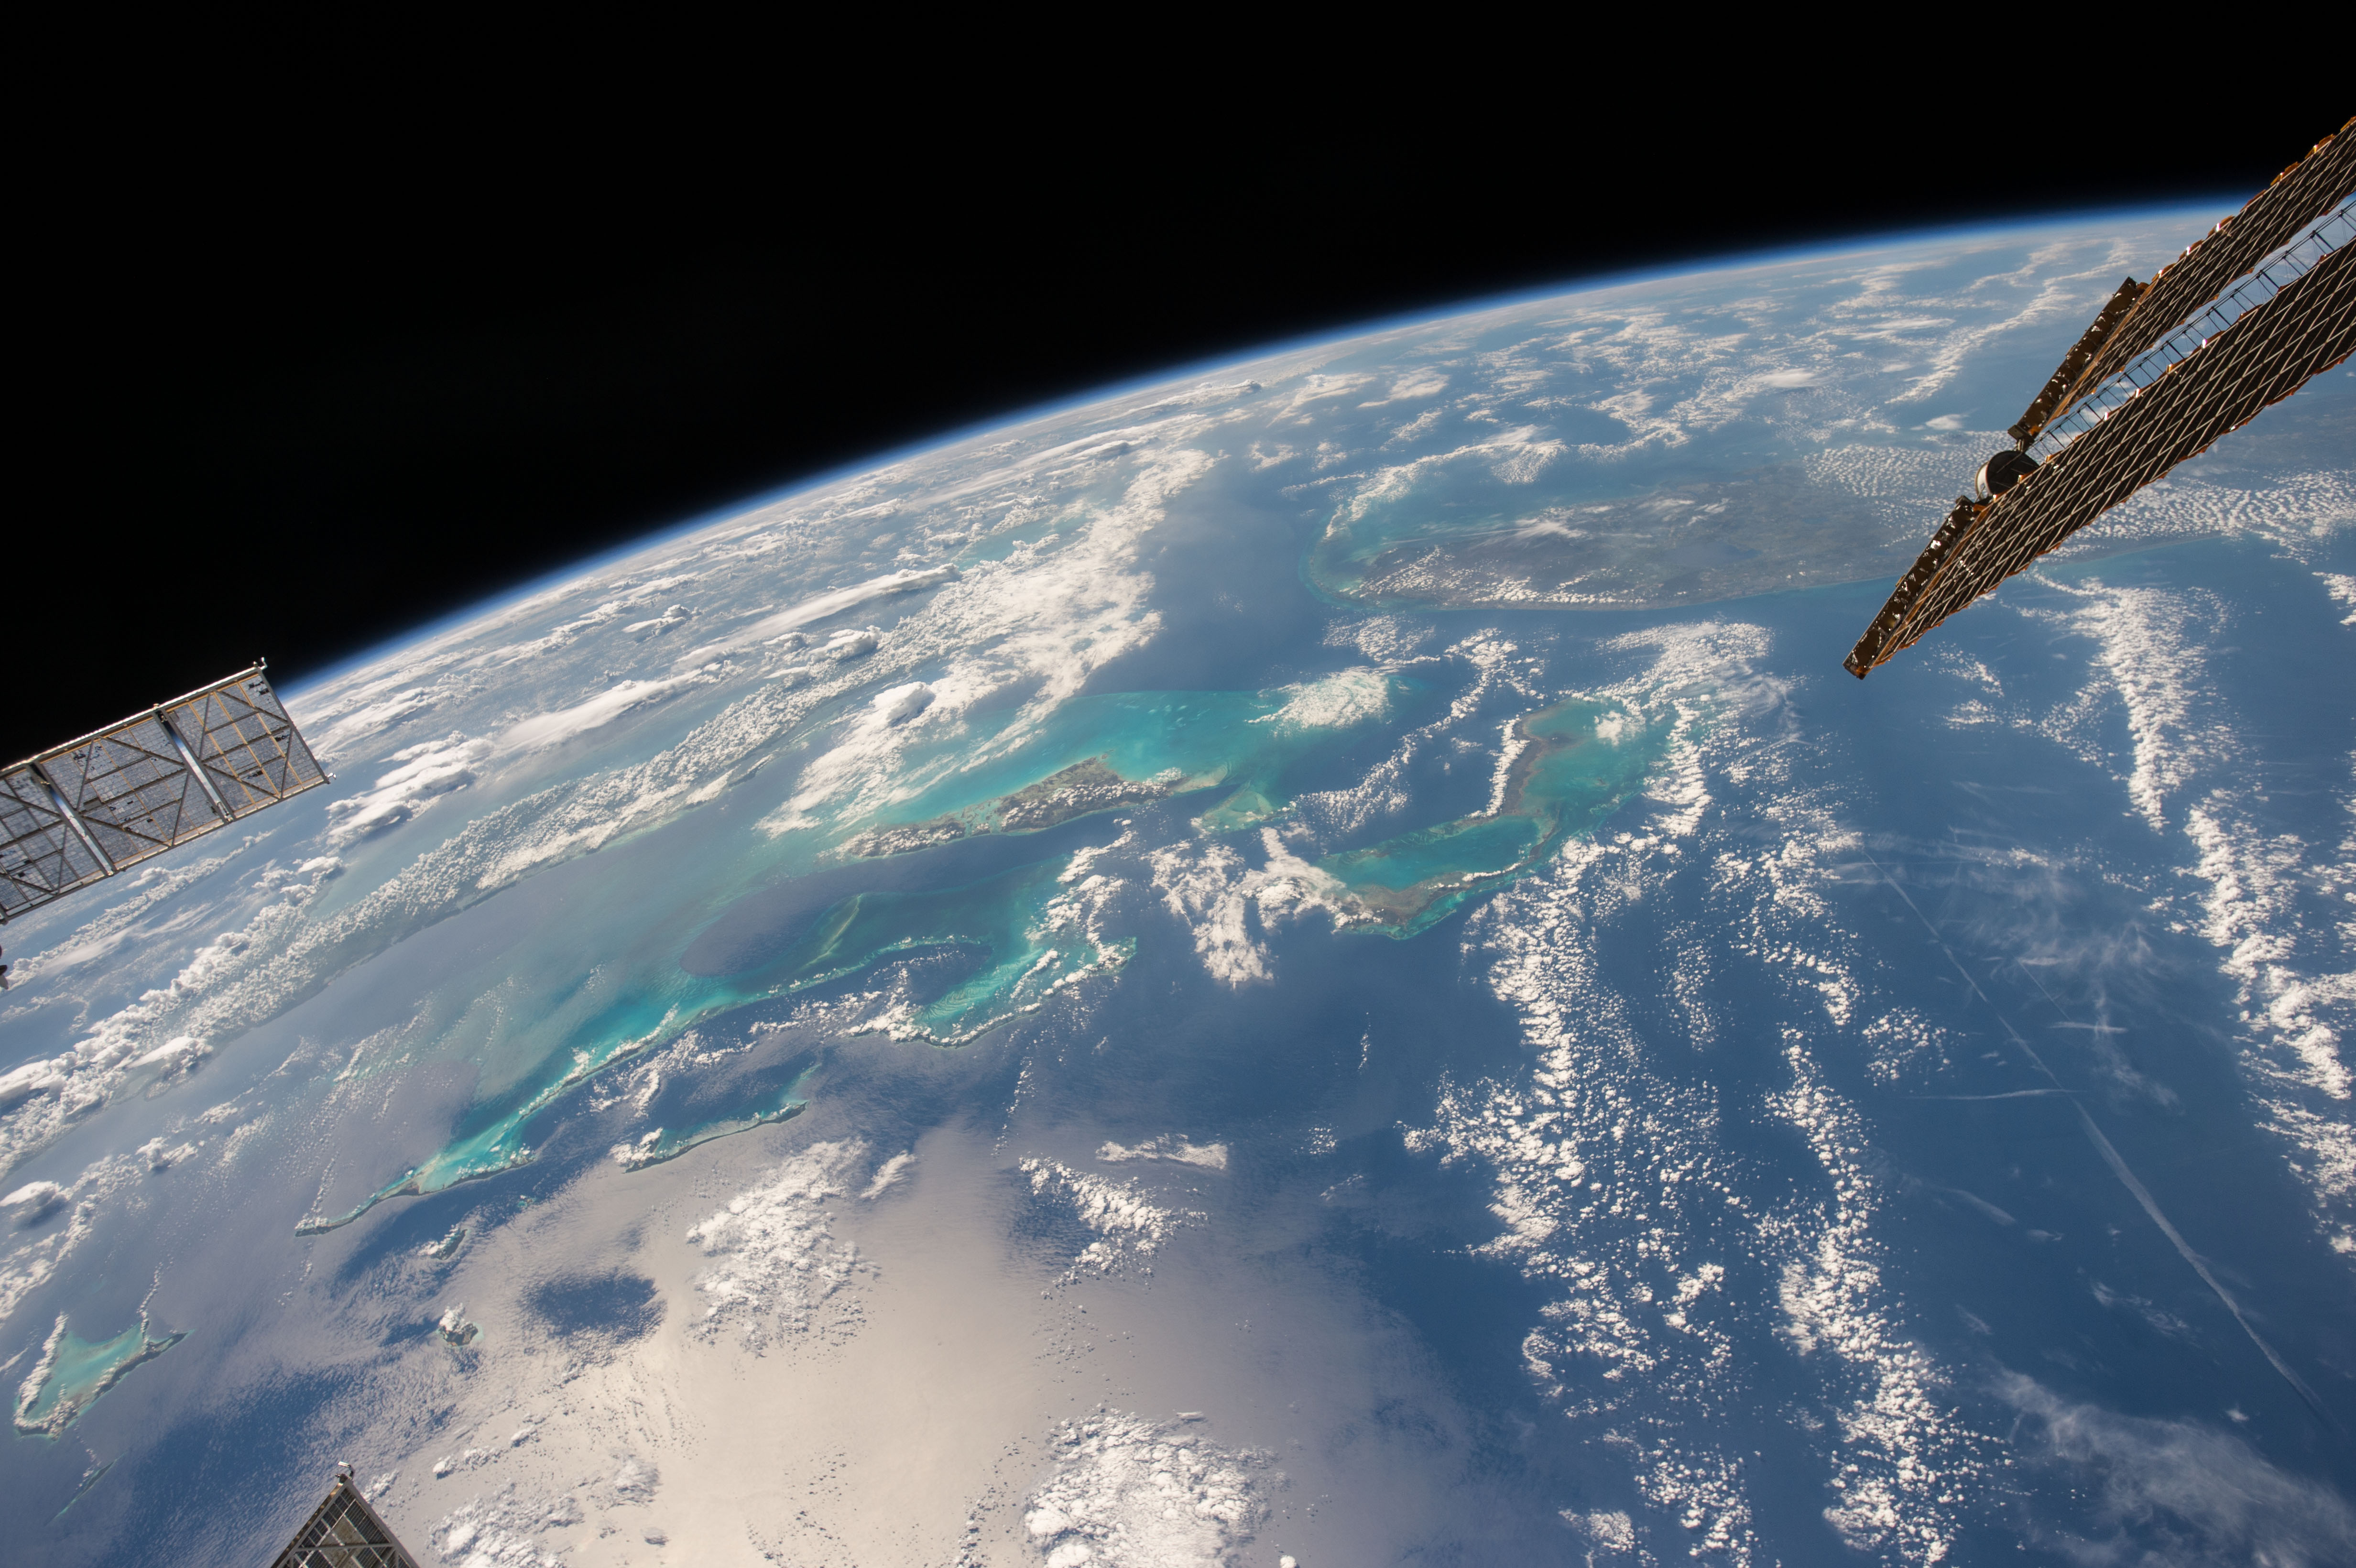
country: BAHAMAS
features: BAHAMAS, GREAT BAHAMA BANK, LITTLE BAHAMA BANK, FREEPORT, FLORIDA KEYS, ATLANTIC O.
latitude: 26.0
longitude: -76.5
